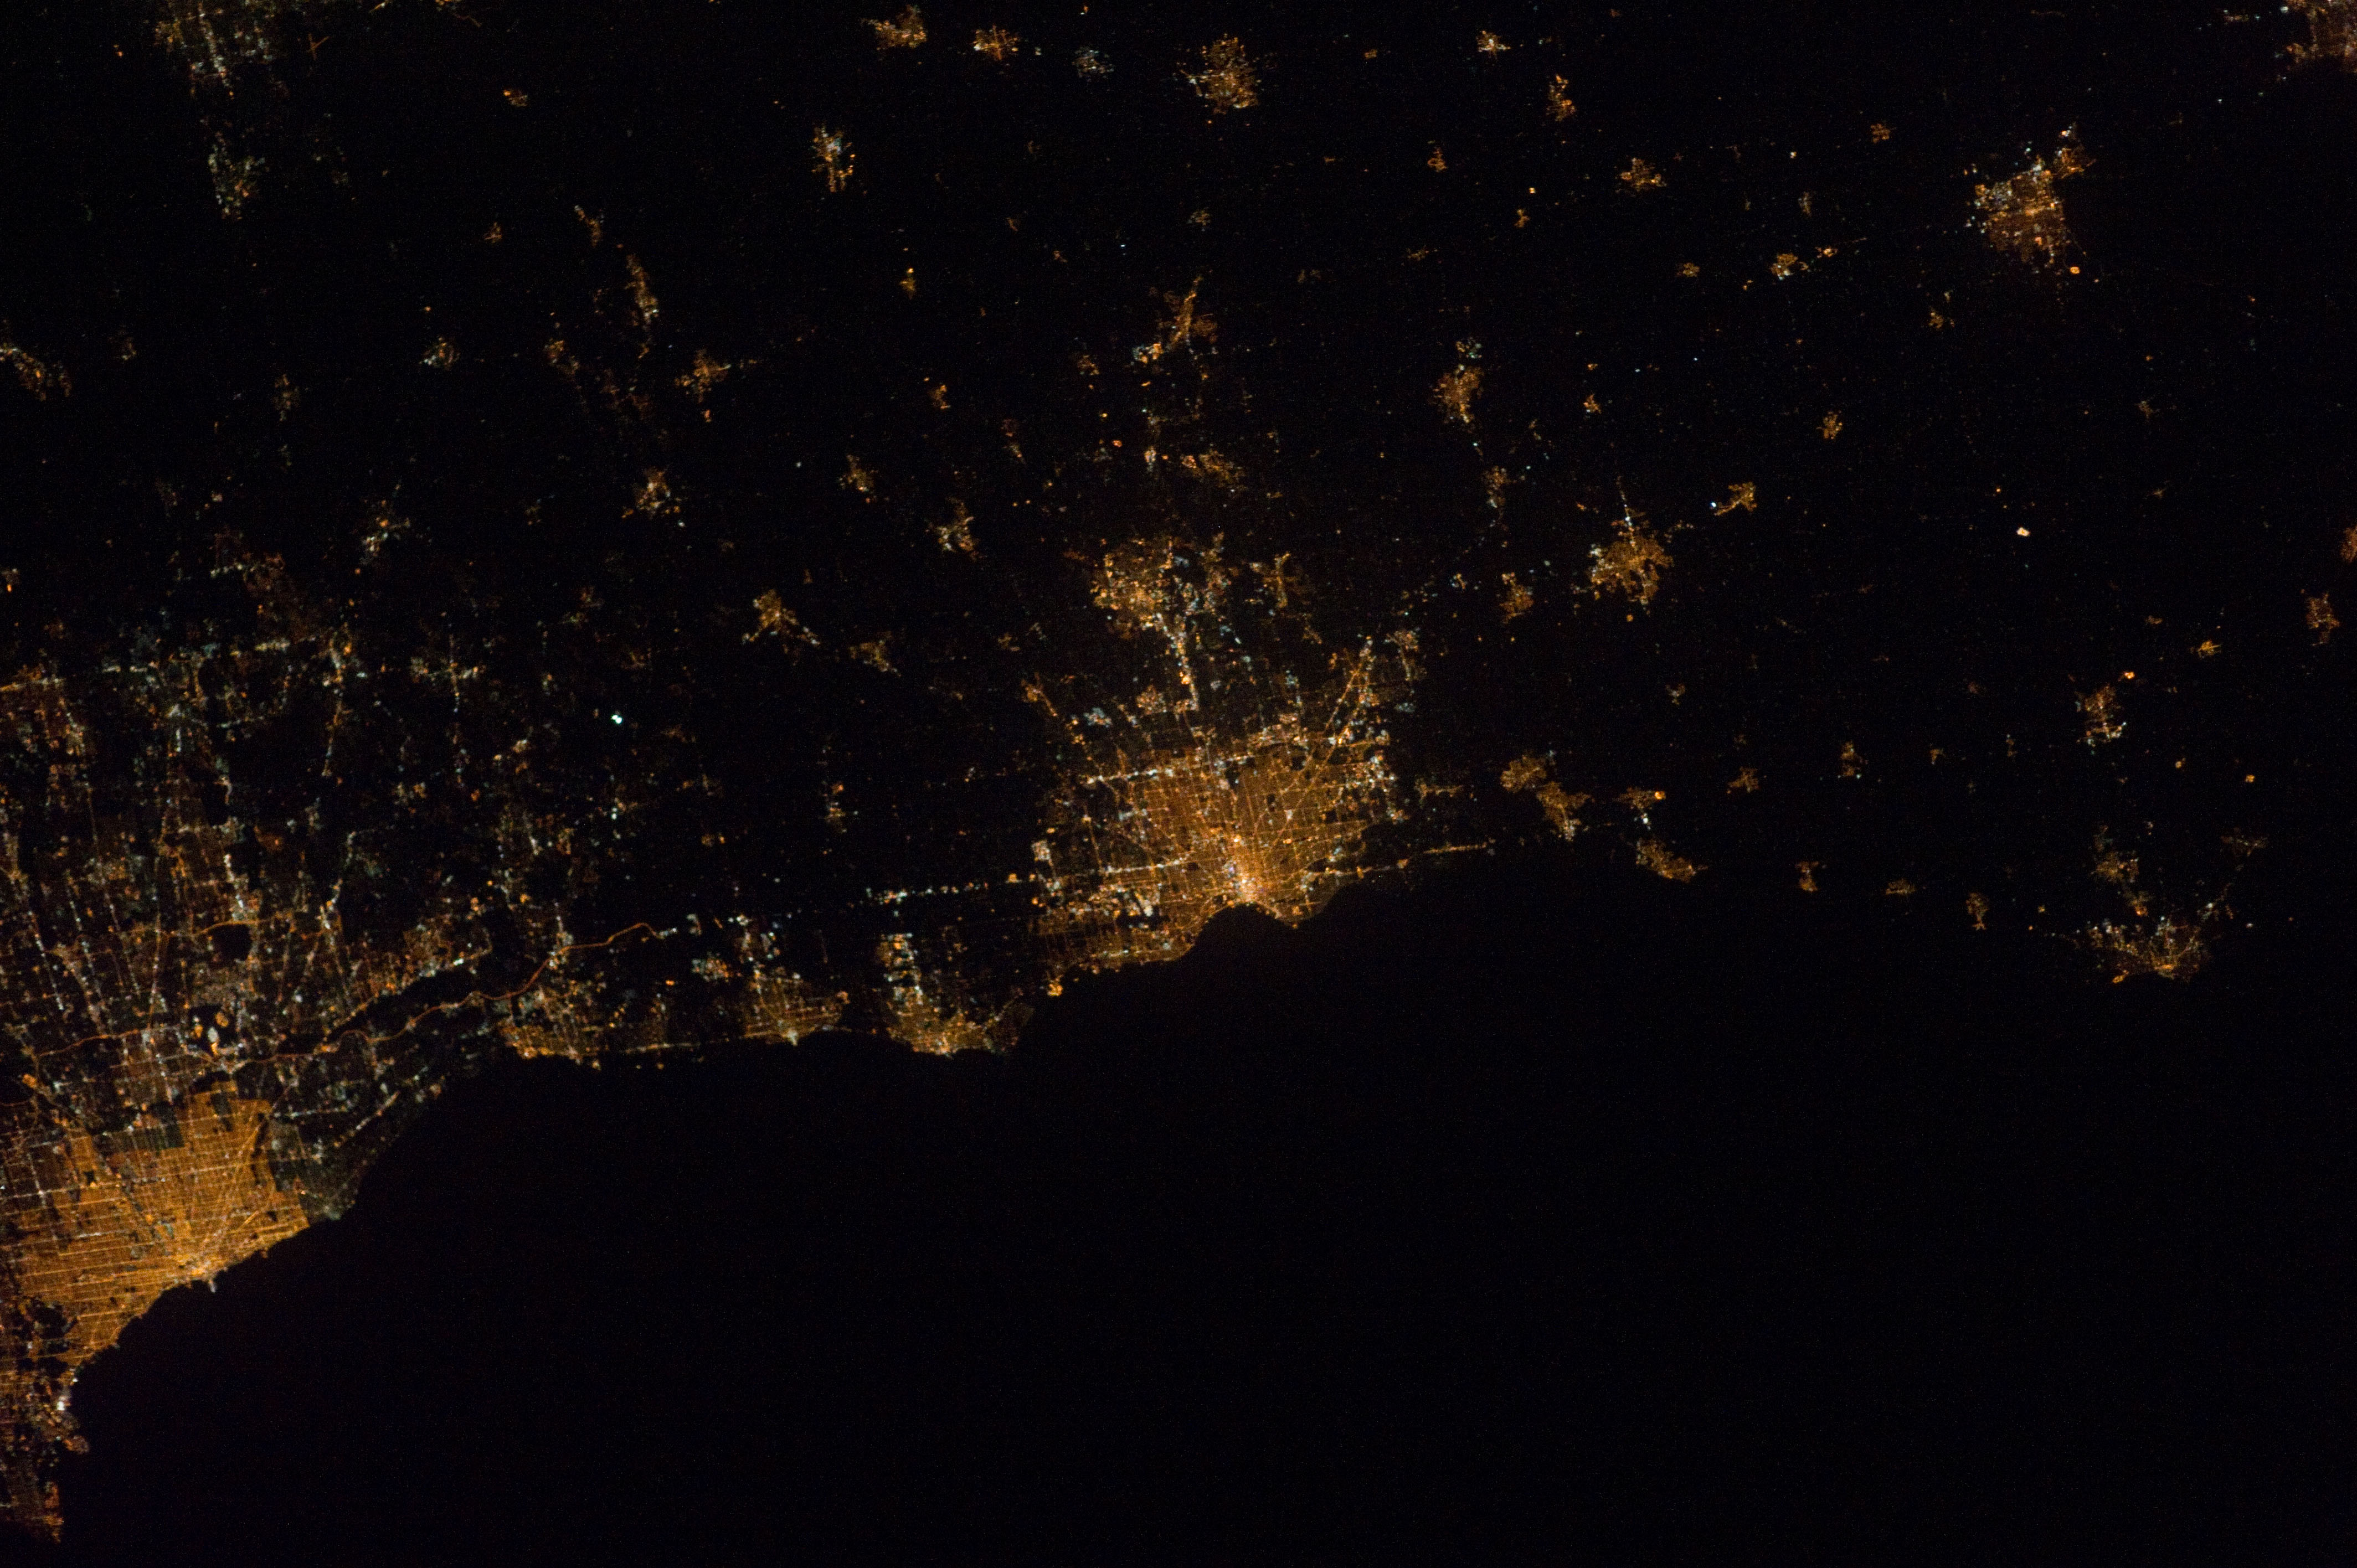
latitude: 42.5
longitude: -87.8
